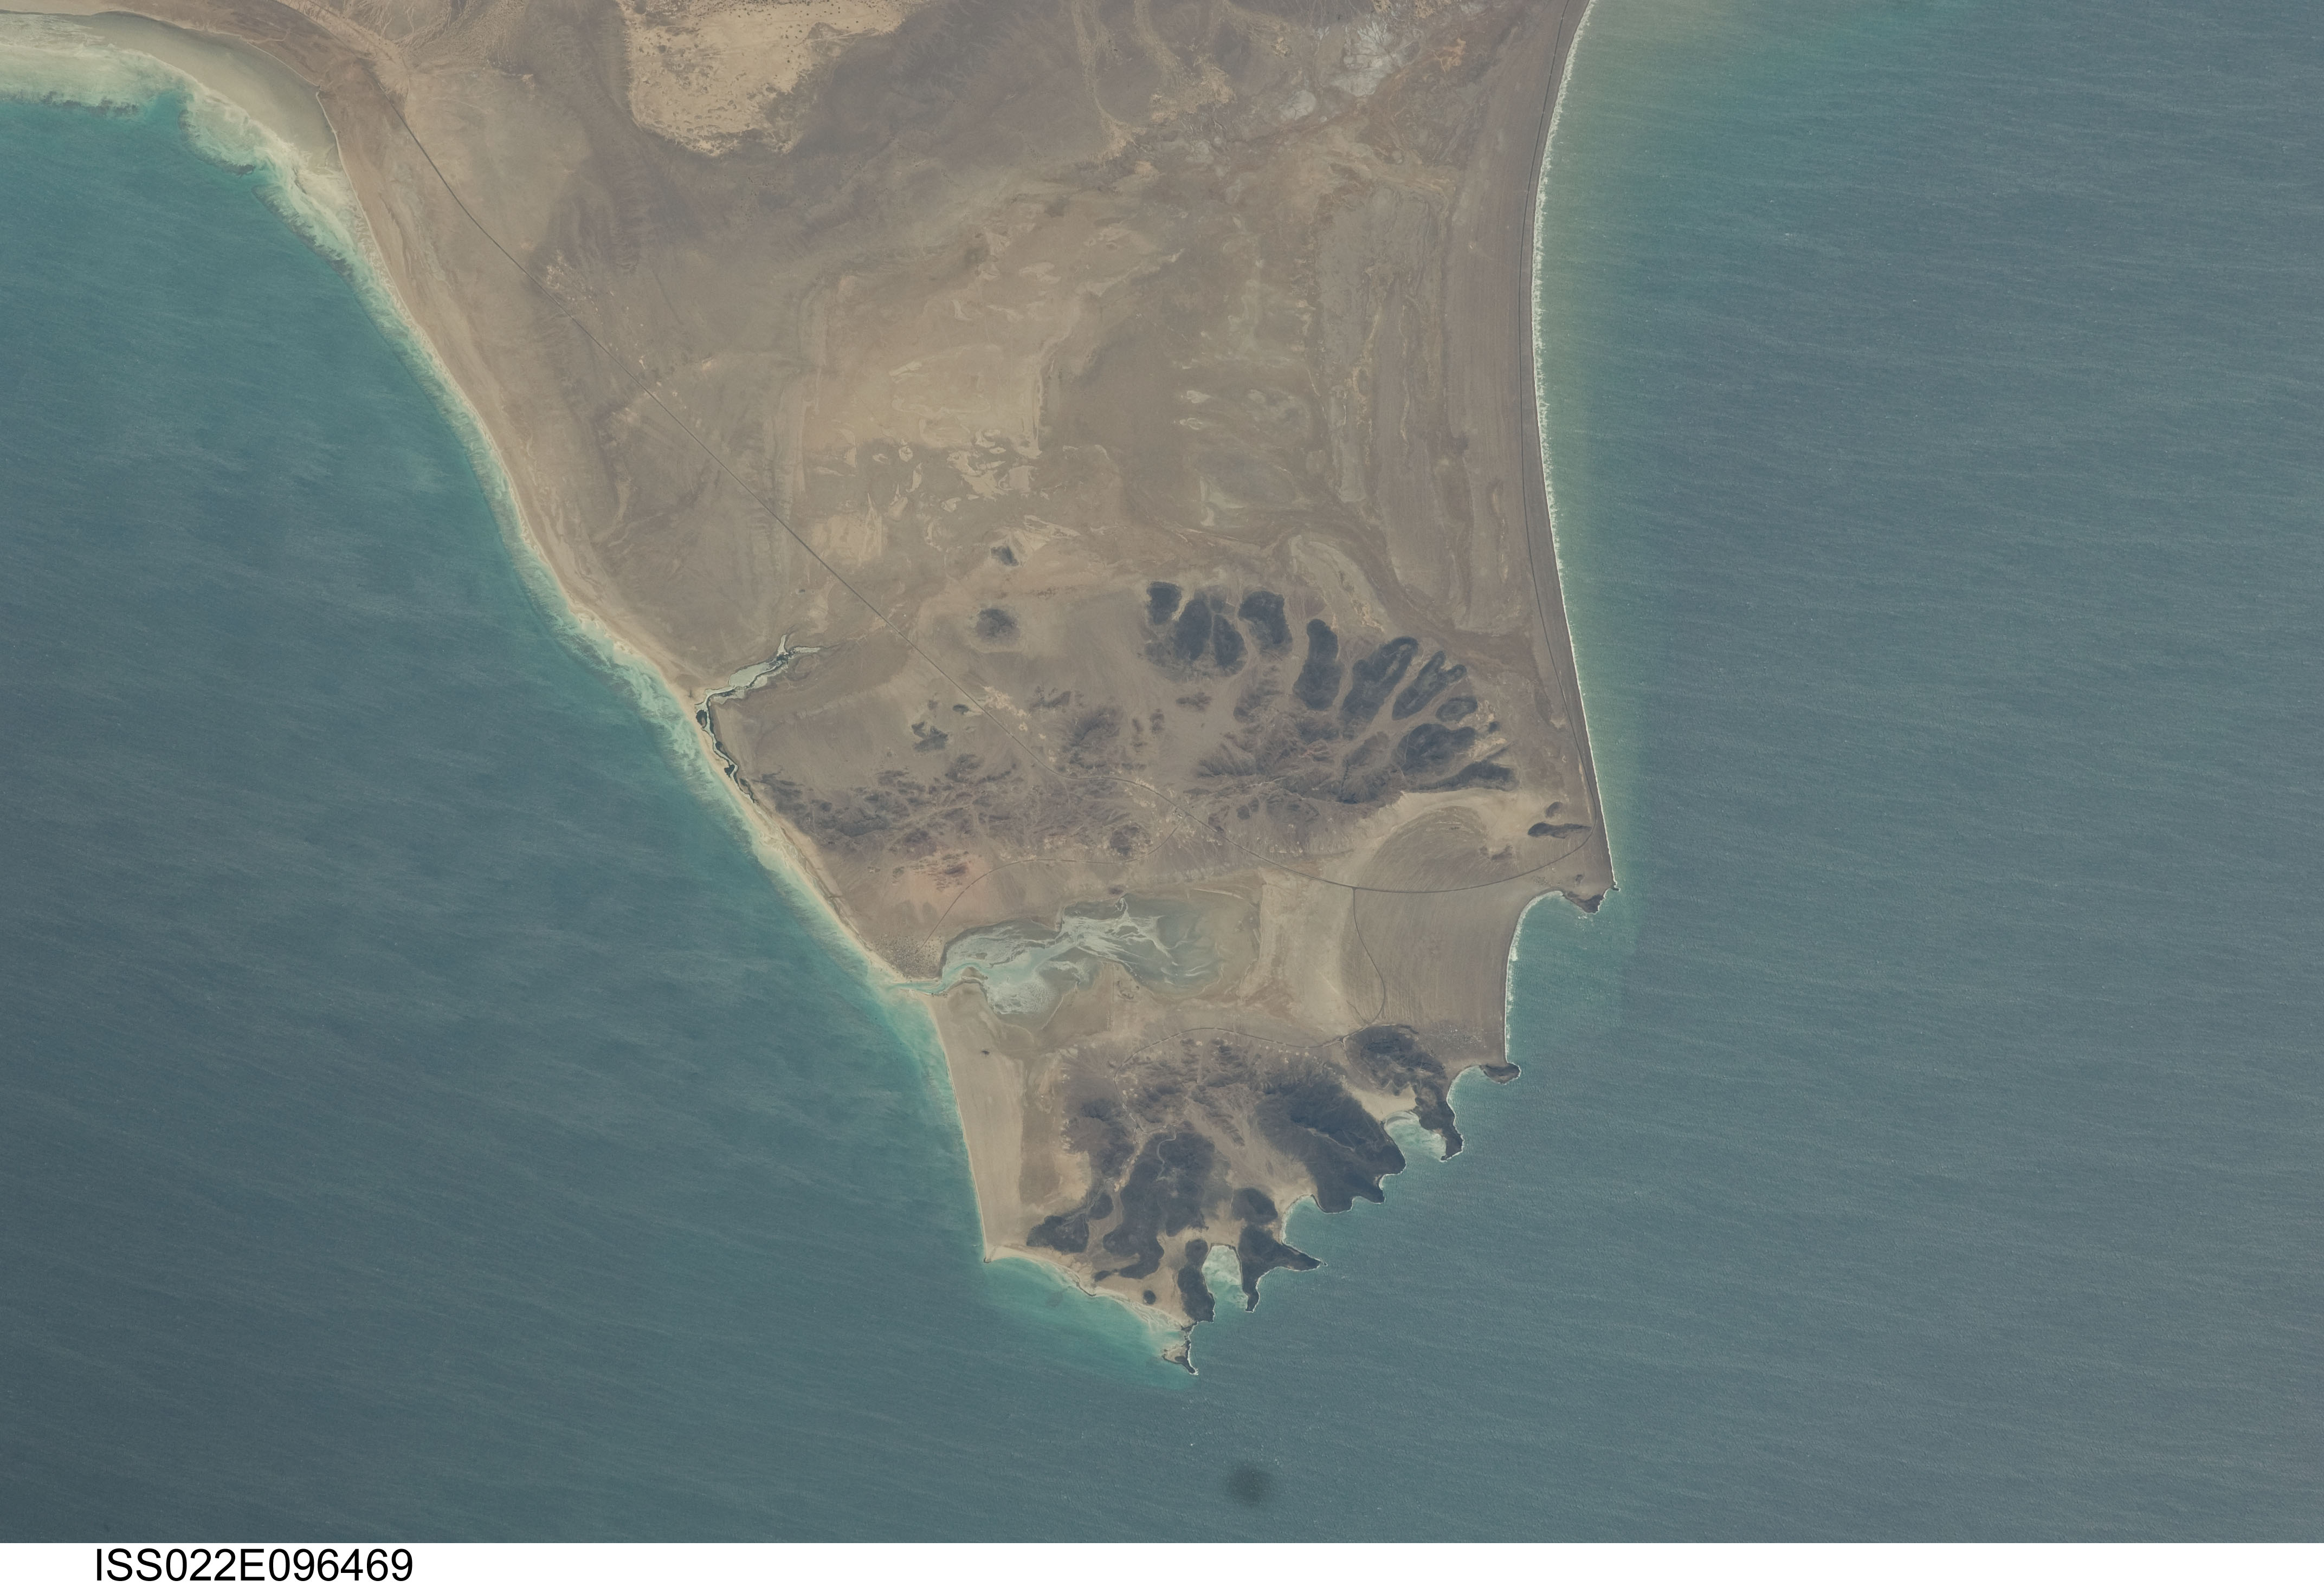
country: YEMEN
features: MURAD, STRAIT OF MANDAB, COAST
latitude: 12.7
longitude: 43.5
